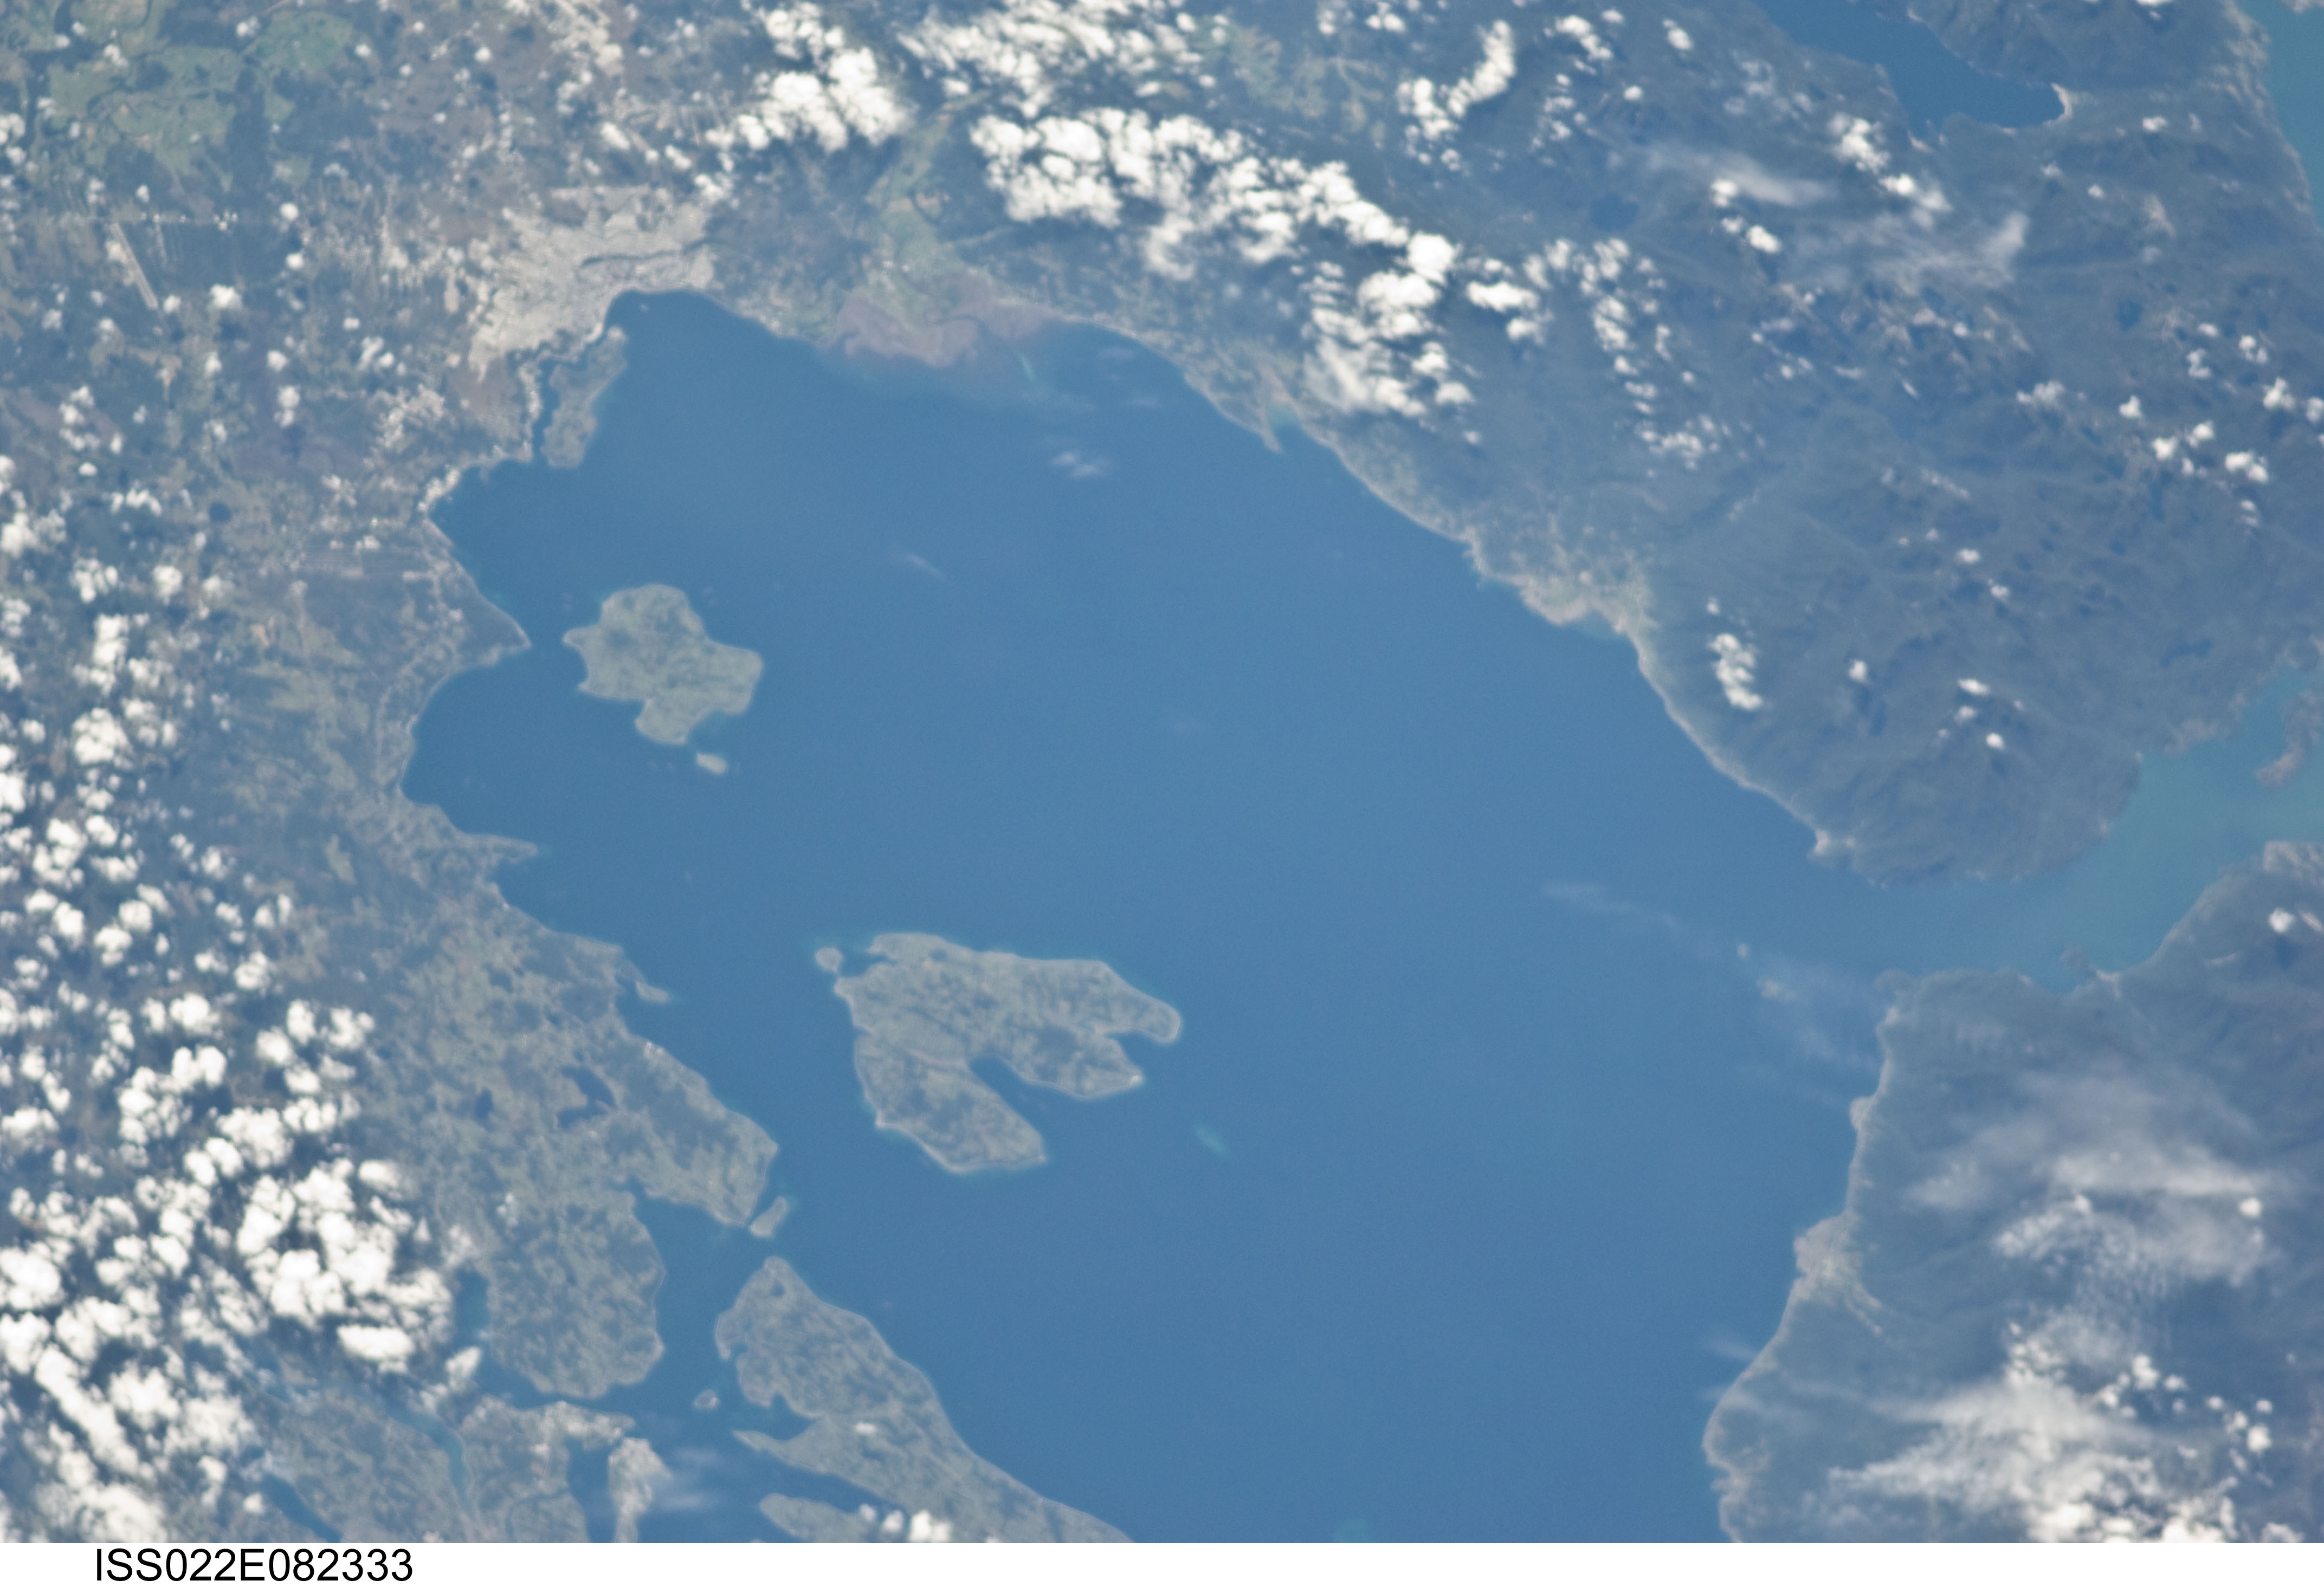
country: CHILE
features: BAY OF RELONCAVI, HUAR I., MARILLEN I., PUERTO MONTT
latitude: -41.6
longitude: -72.8
